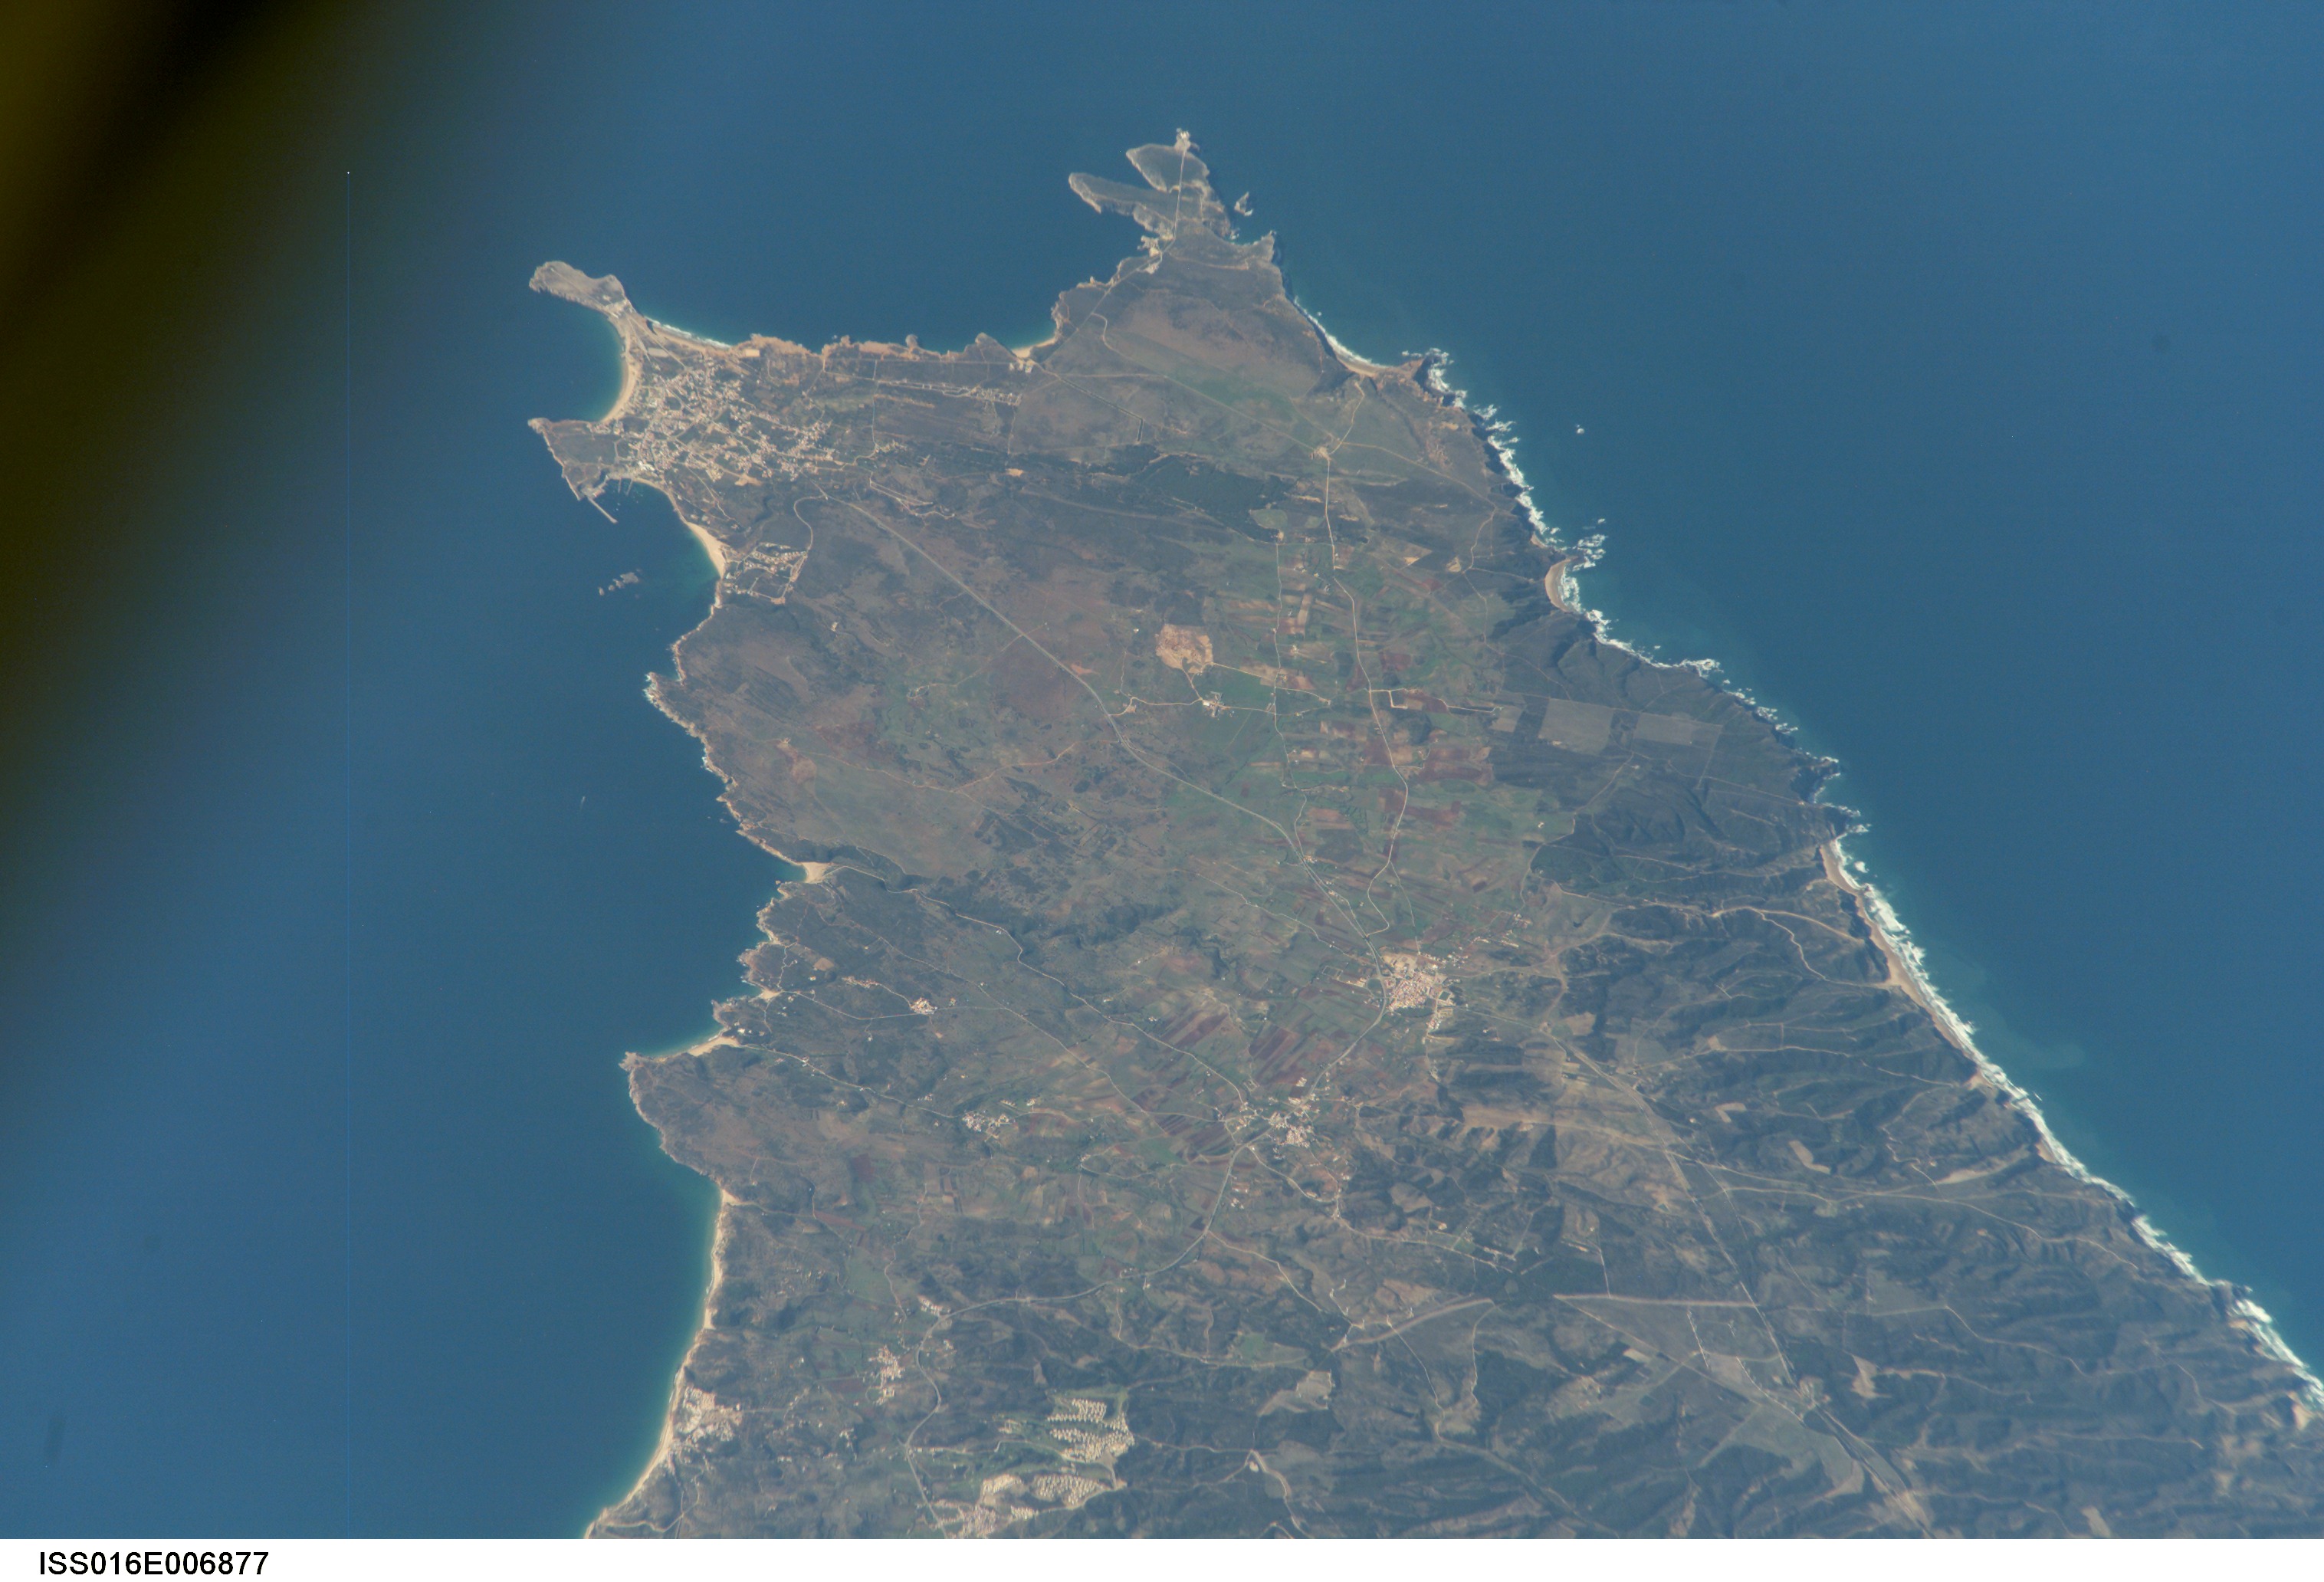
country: PORTUGAL
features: C. ST. VINCENT, SAGRES, CLIFFS
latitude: 37.1
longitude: -8.9
